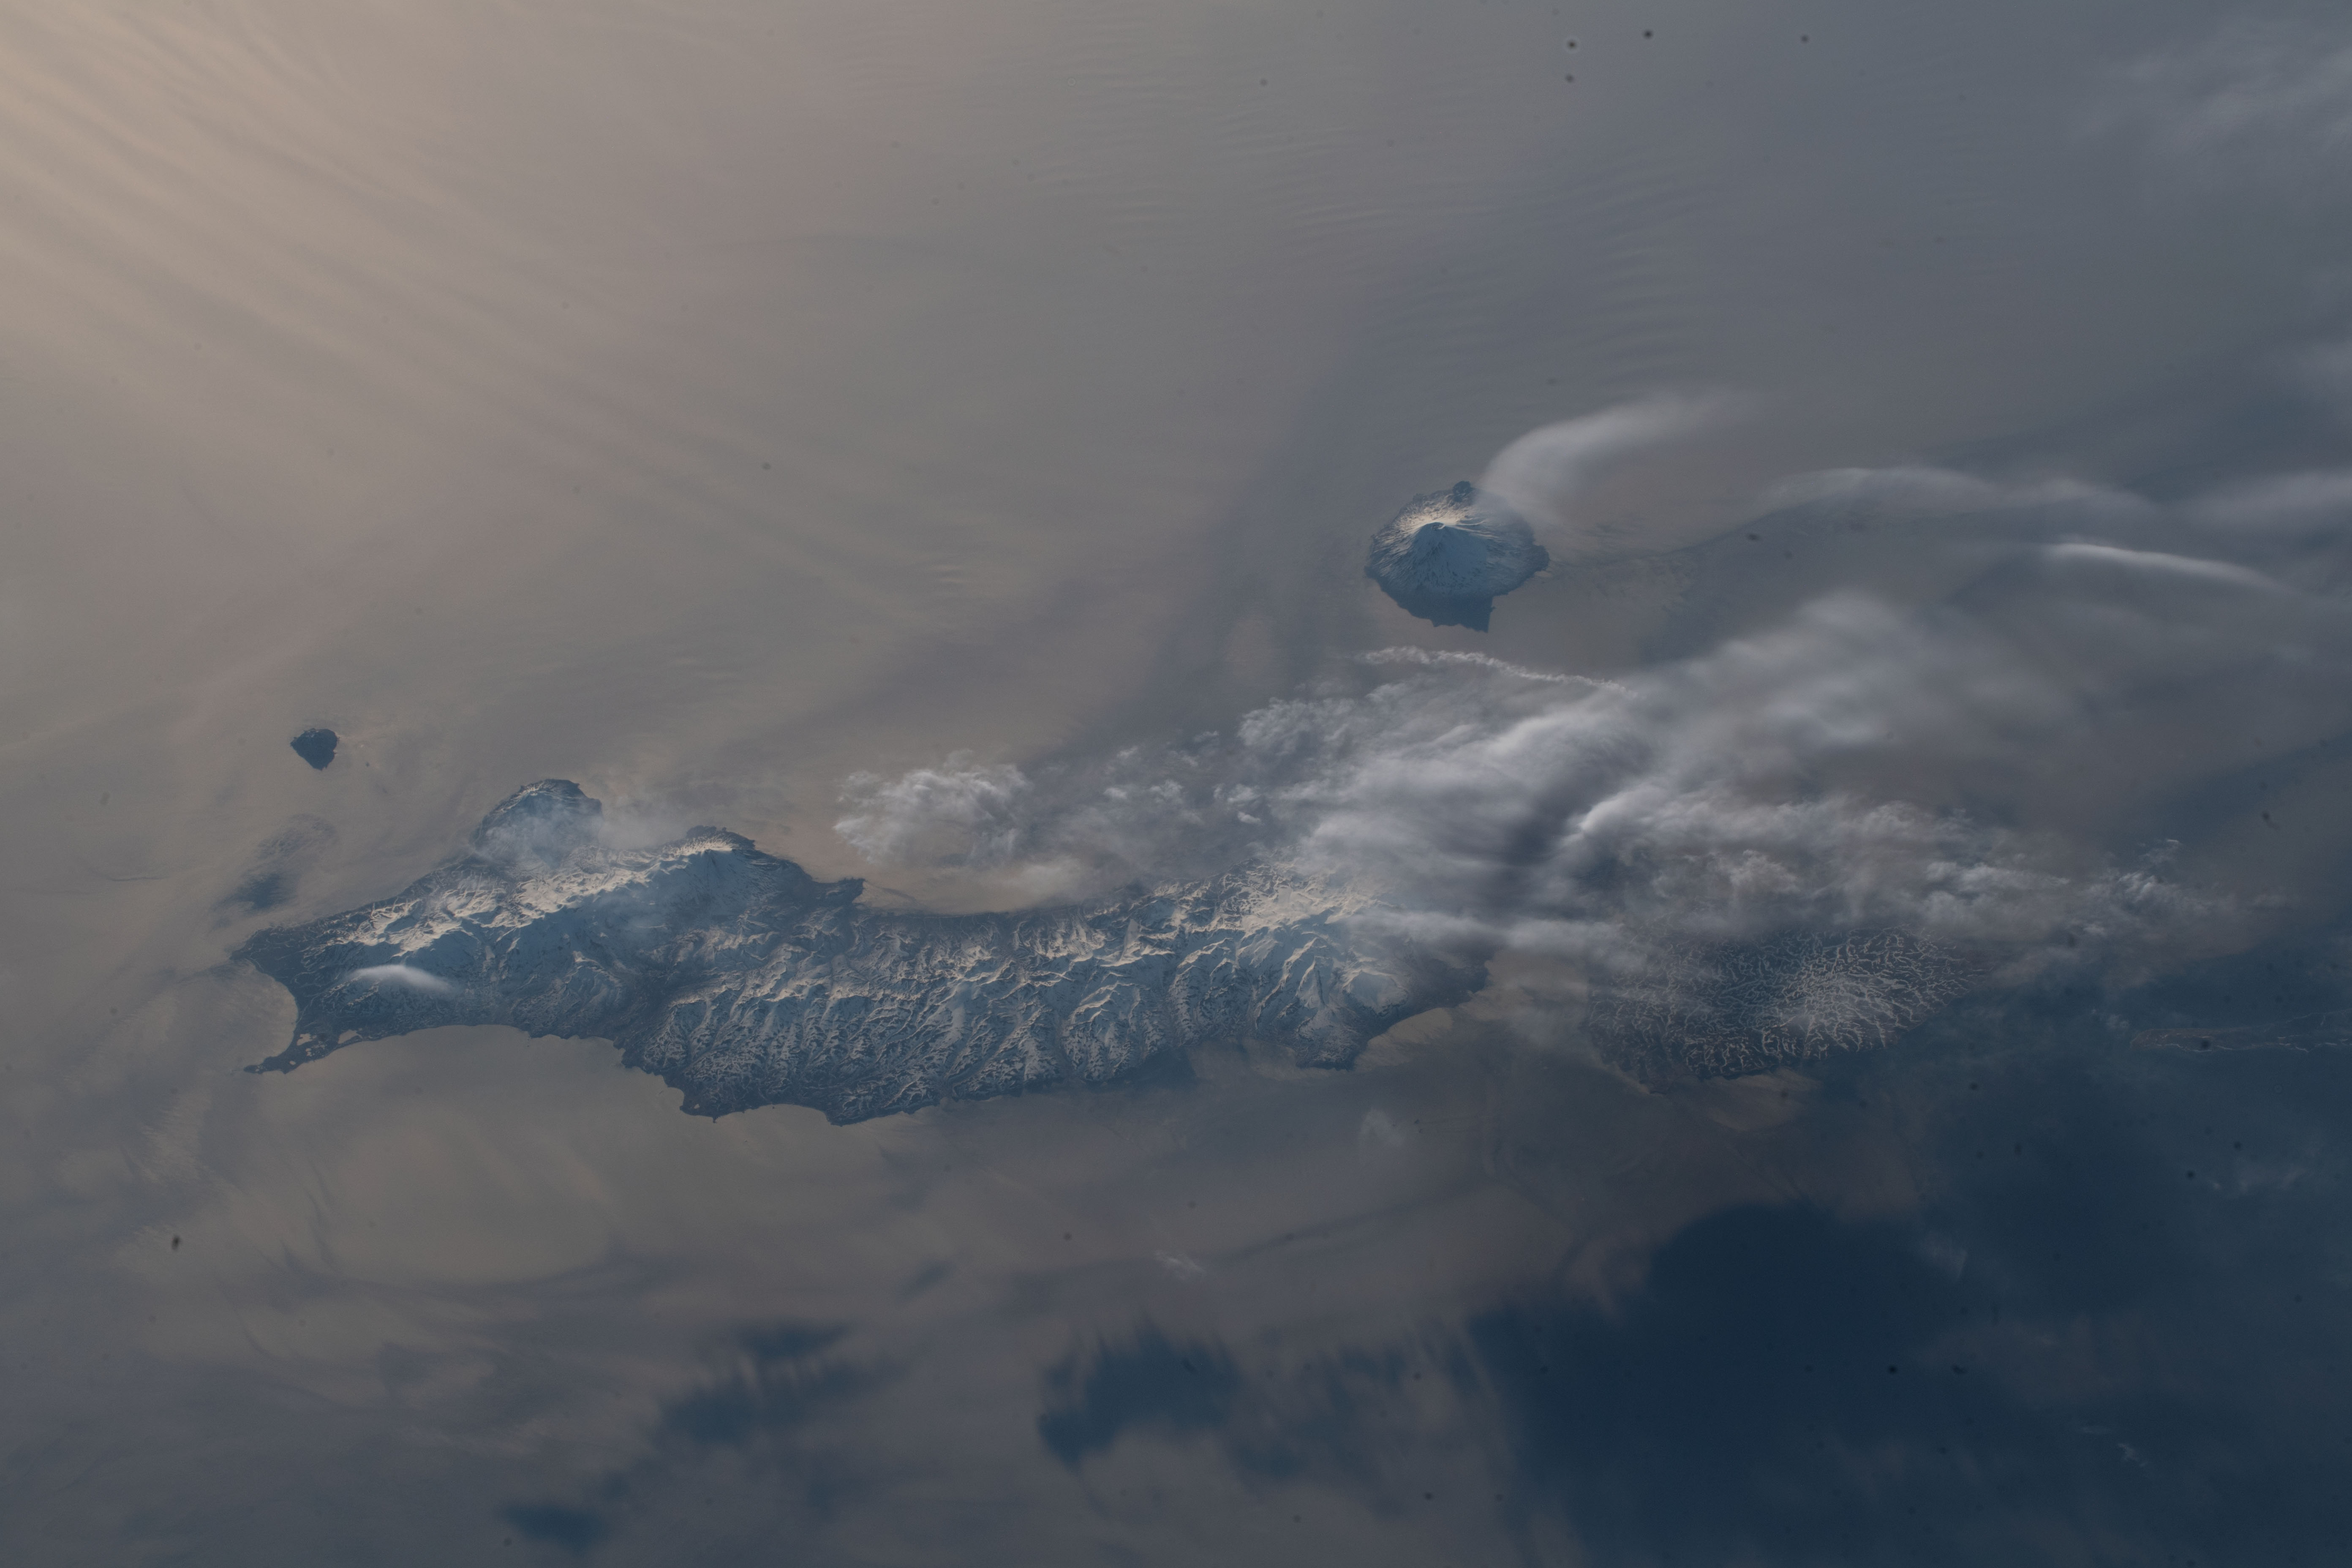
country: RUSSIA
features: ISLANDS, OKHOTSK VALLEY, ALAID VOLCANO, CHIKURACHKI VOLCANO, OJOTSK SEA
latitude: 50.6
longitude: 155.7
